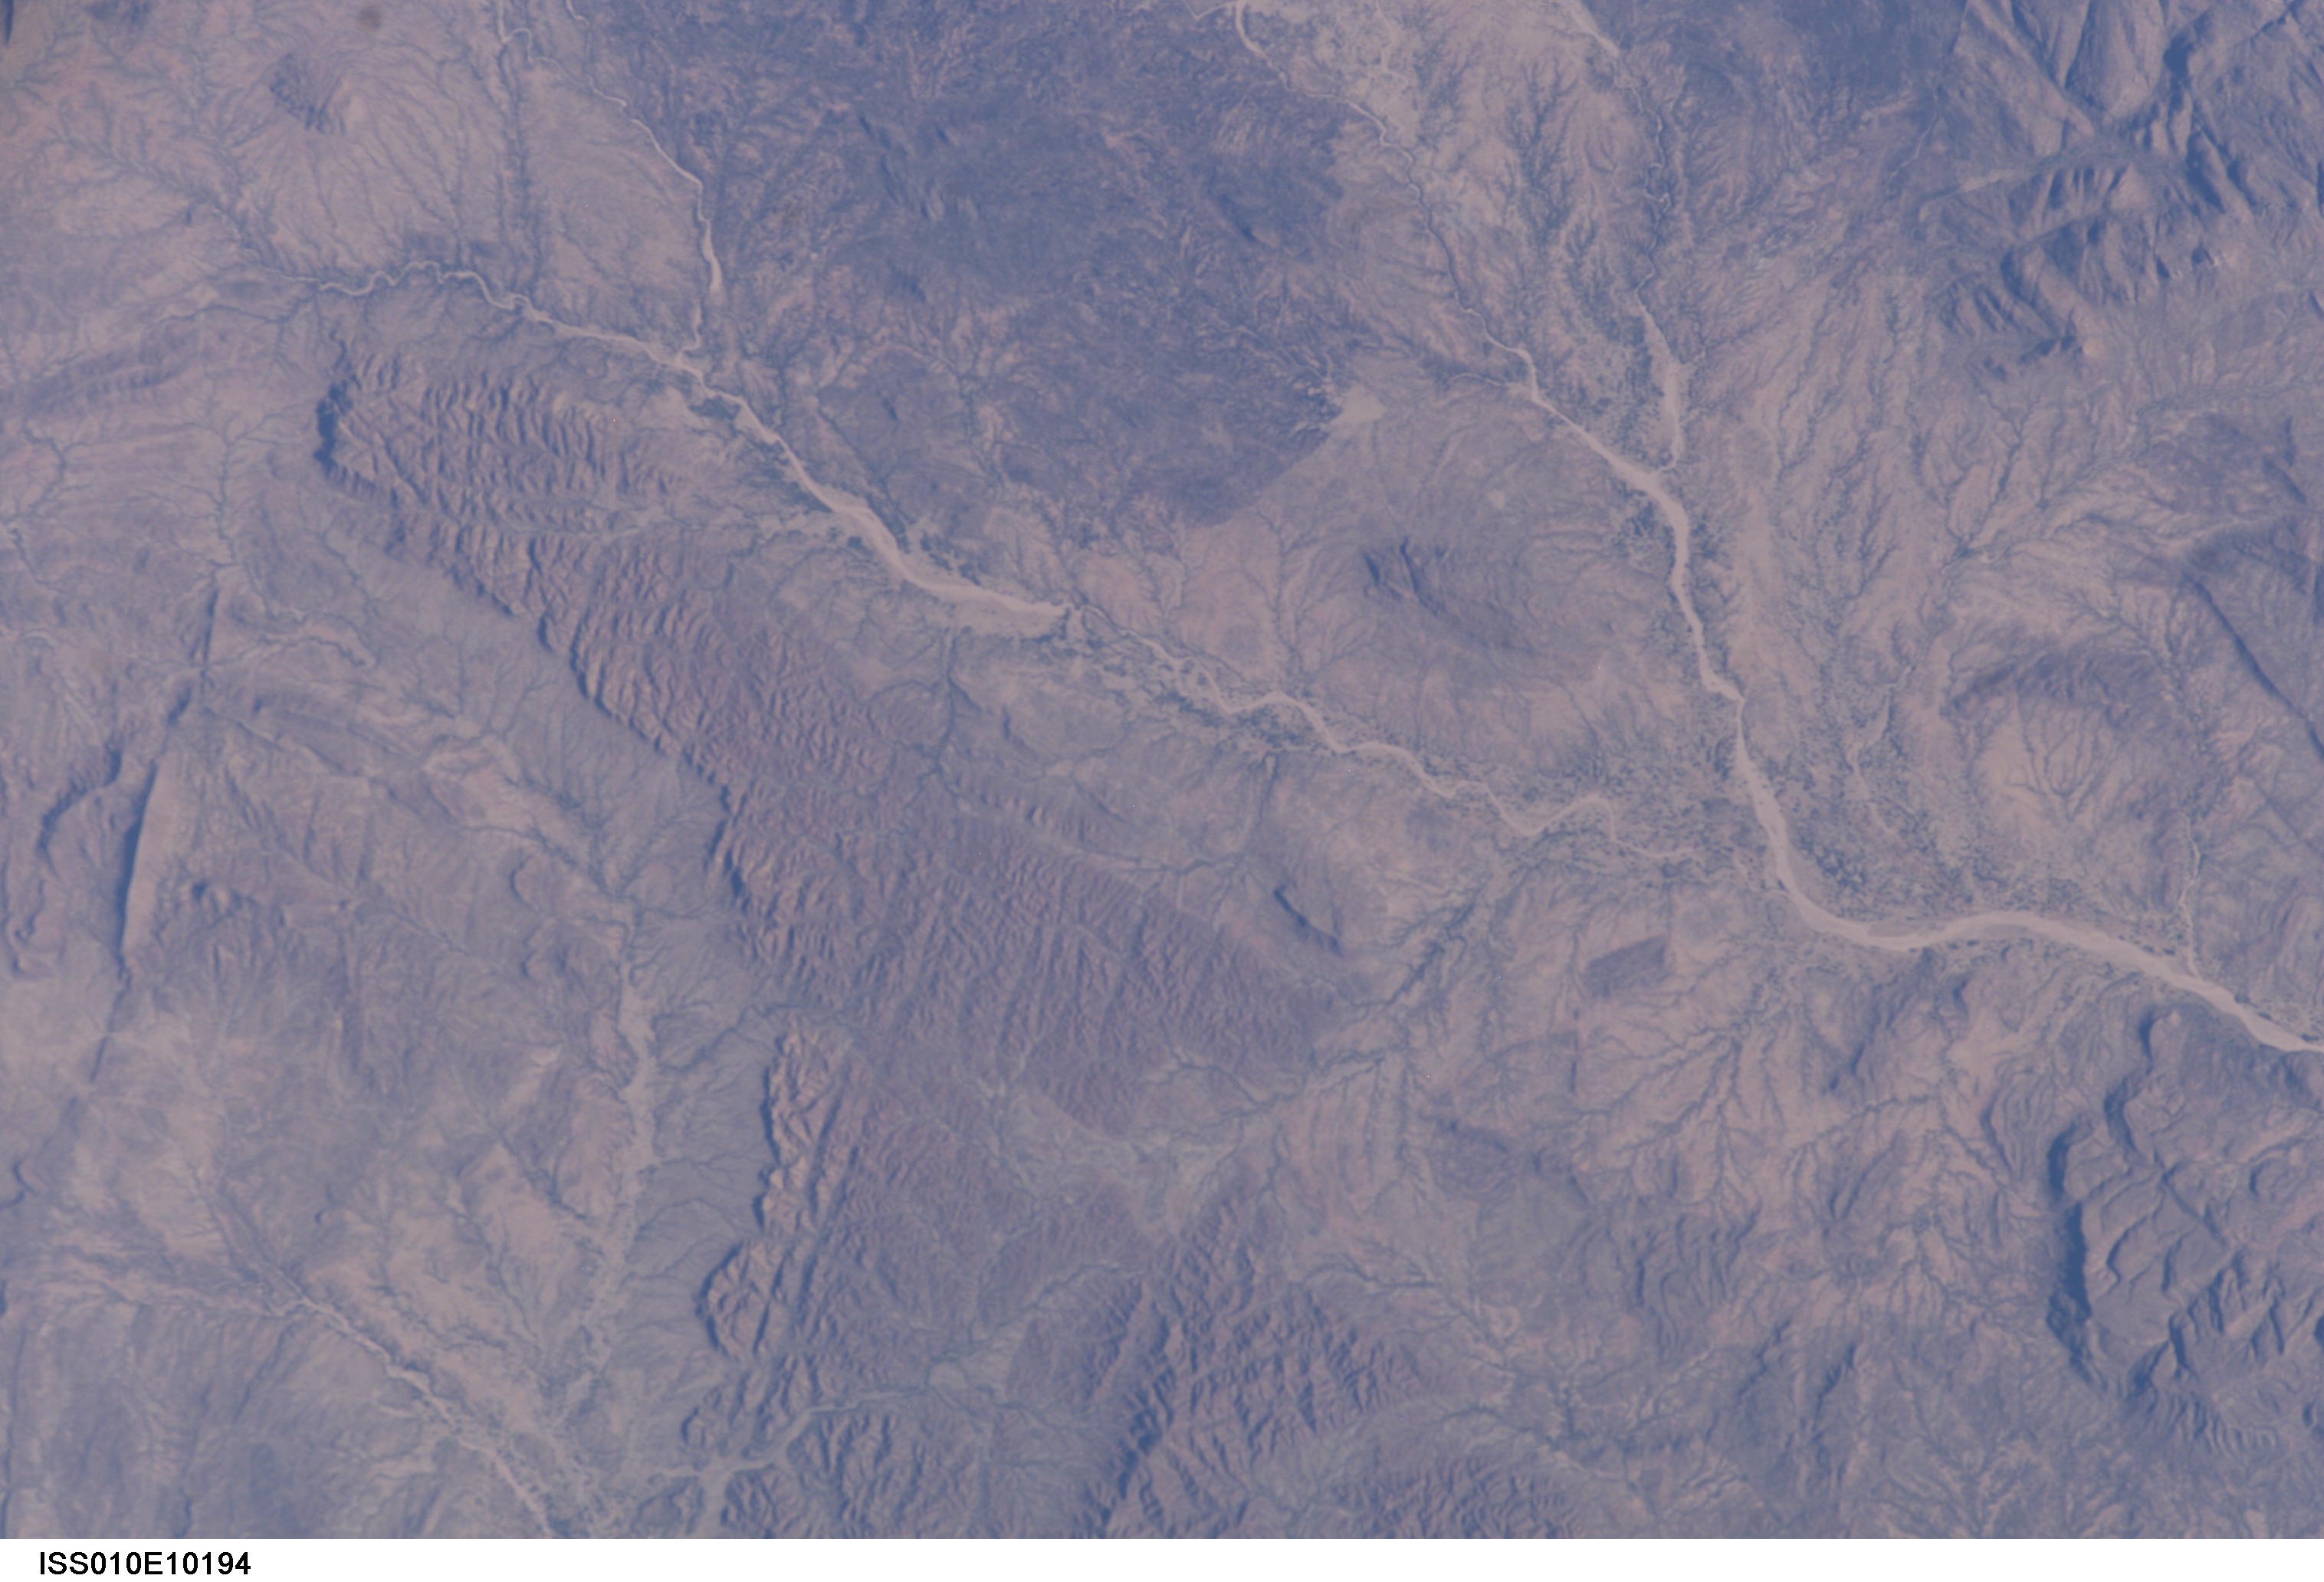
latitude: 12.7
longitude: 22.9
